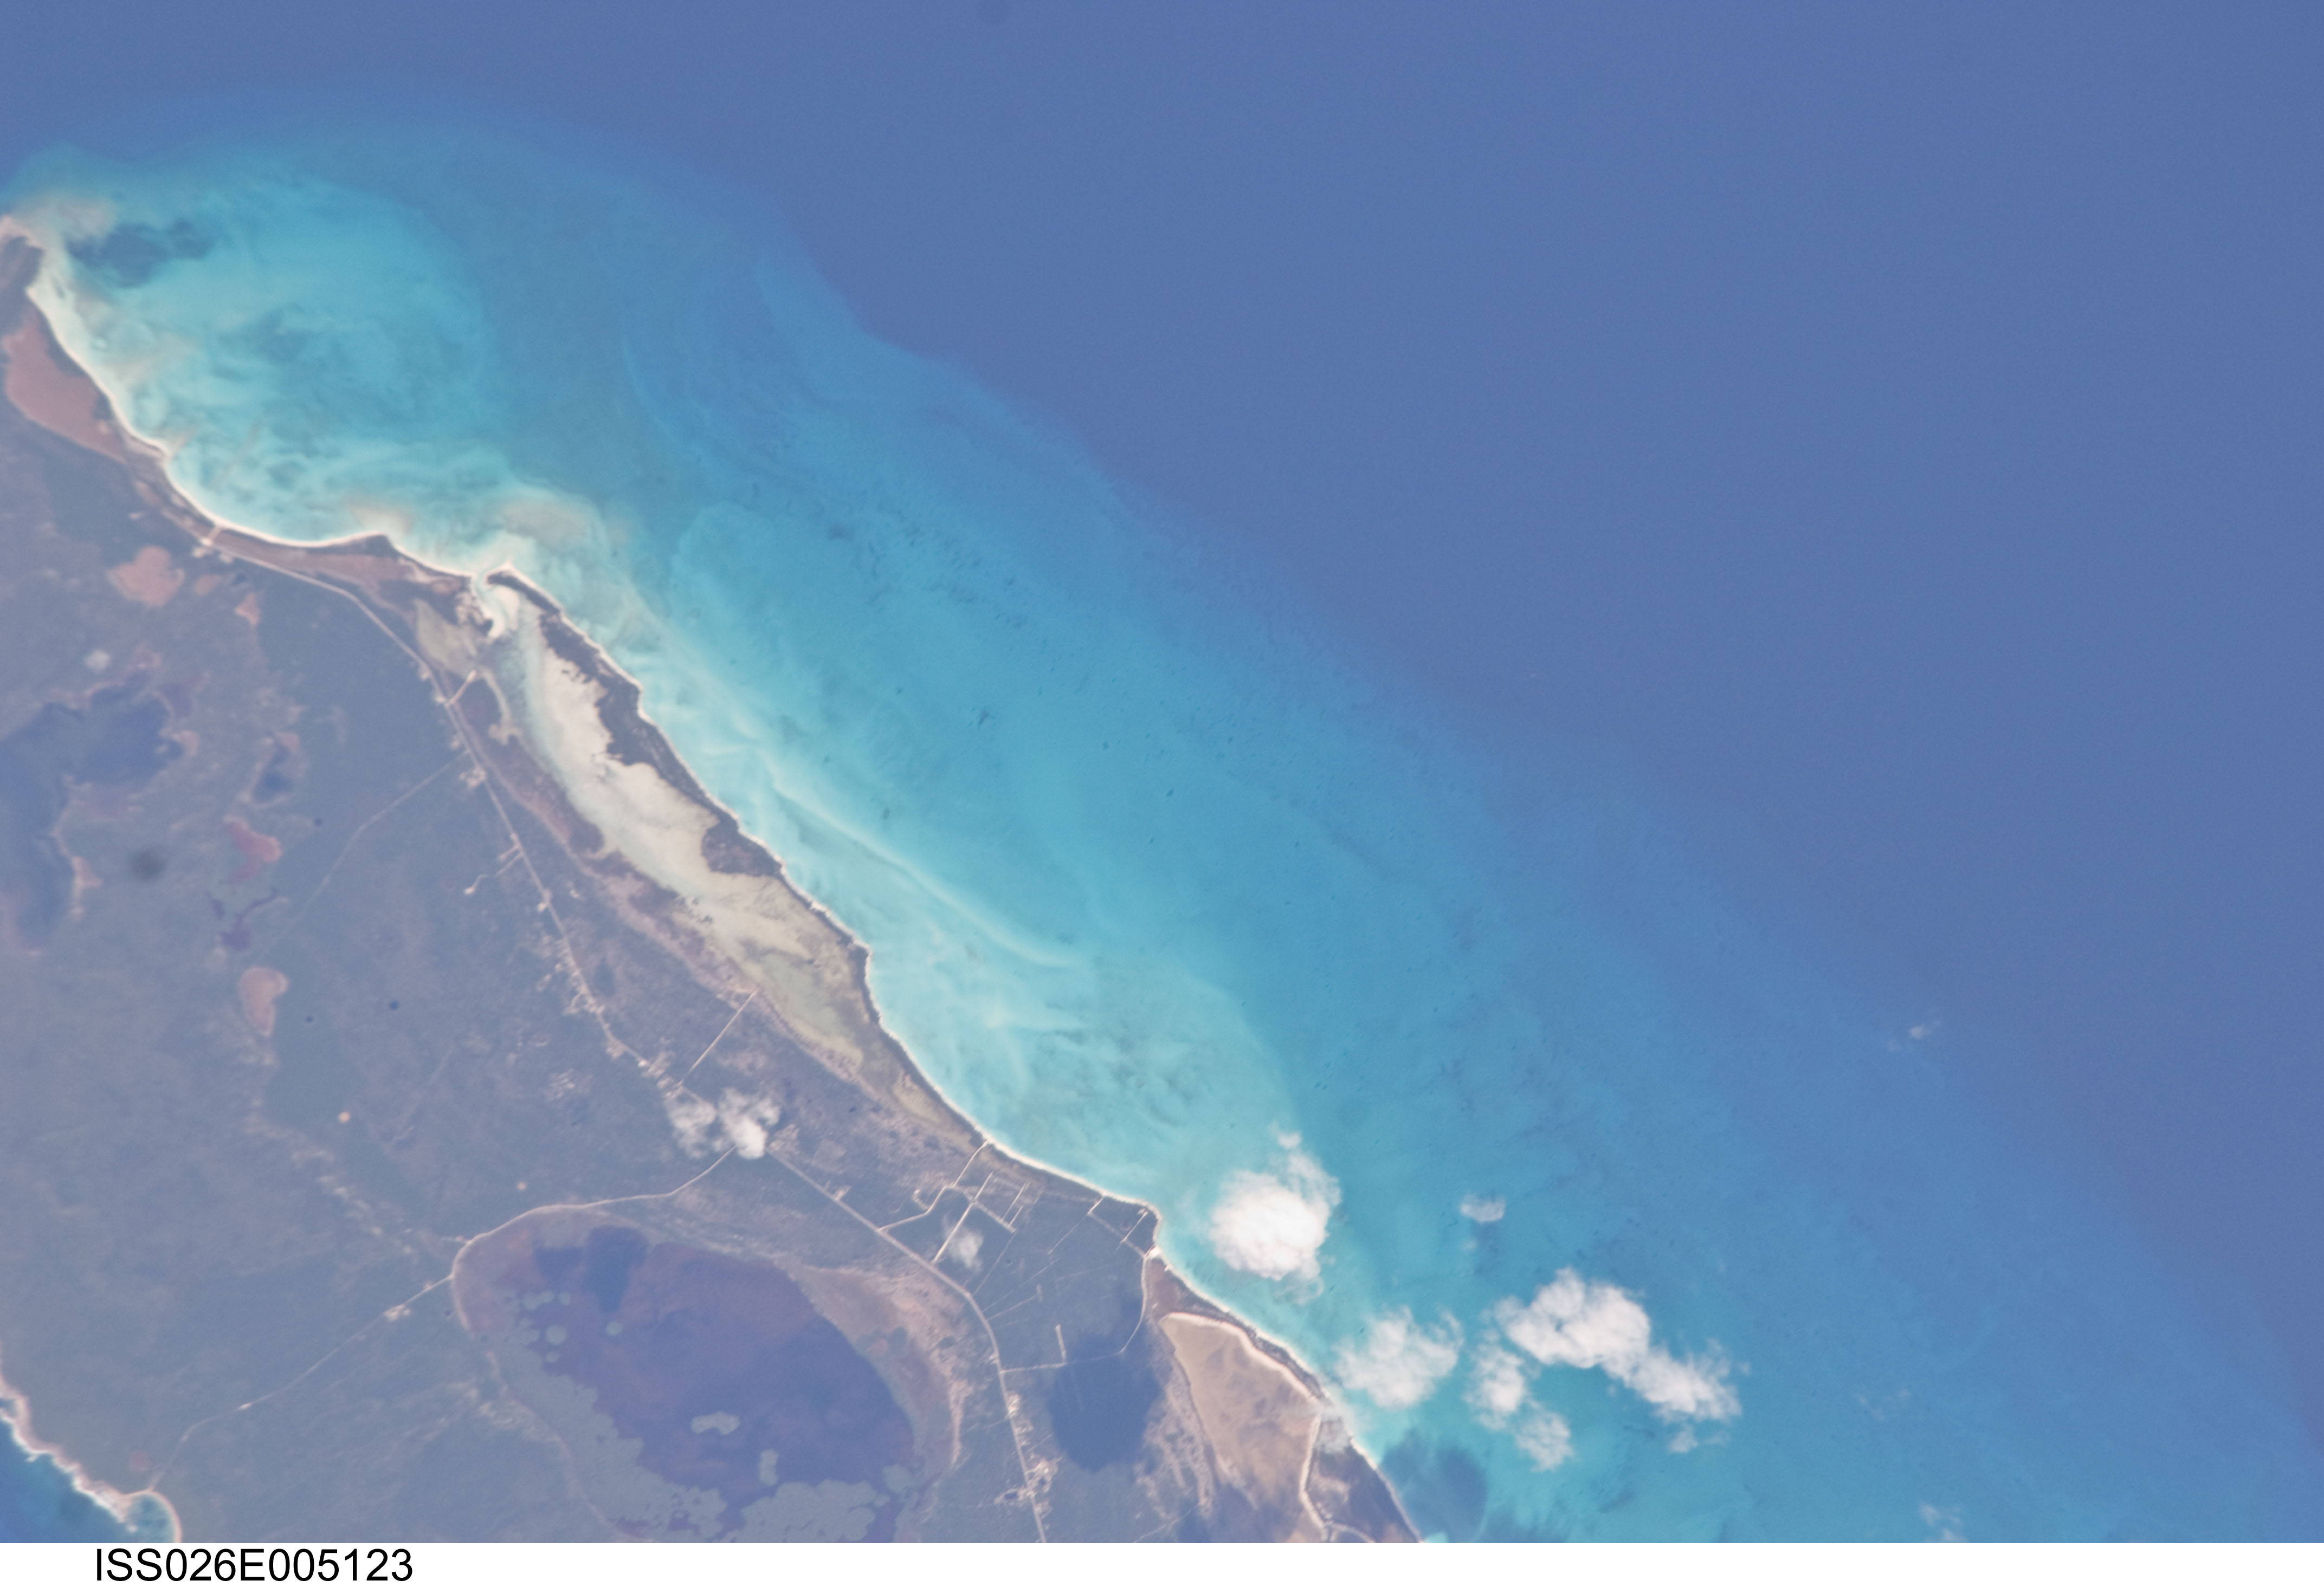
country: BAHAMAS
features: S. LONG ISLAND, REEFS, SHOALS, LAGOONS, ROADS
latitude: 22.9
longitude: -74.9
